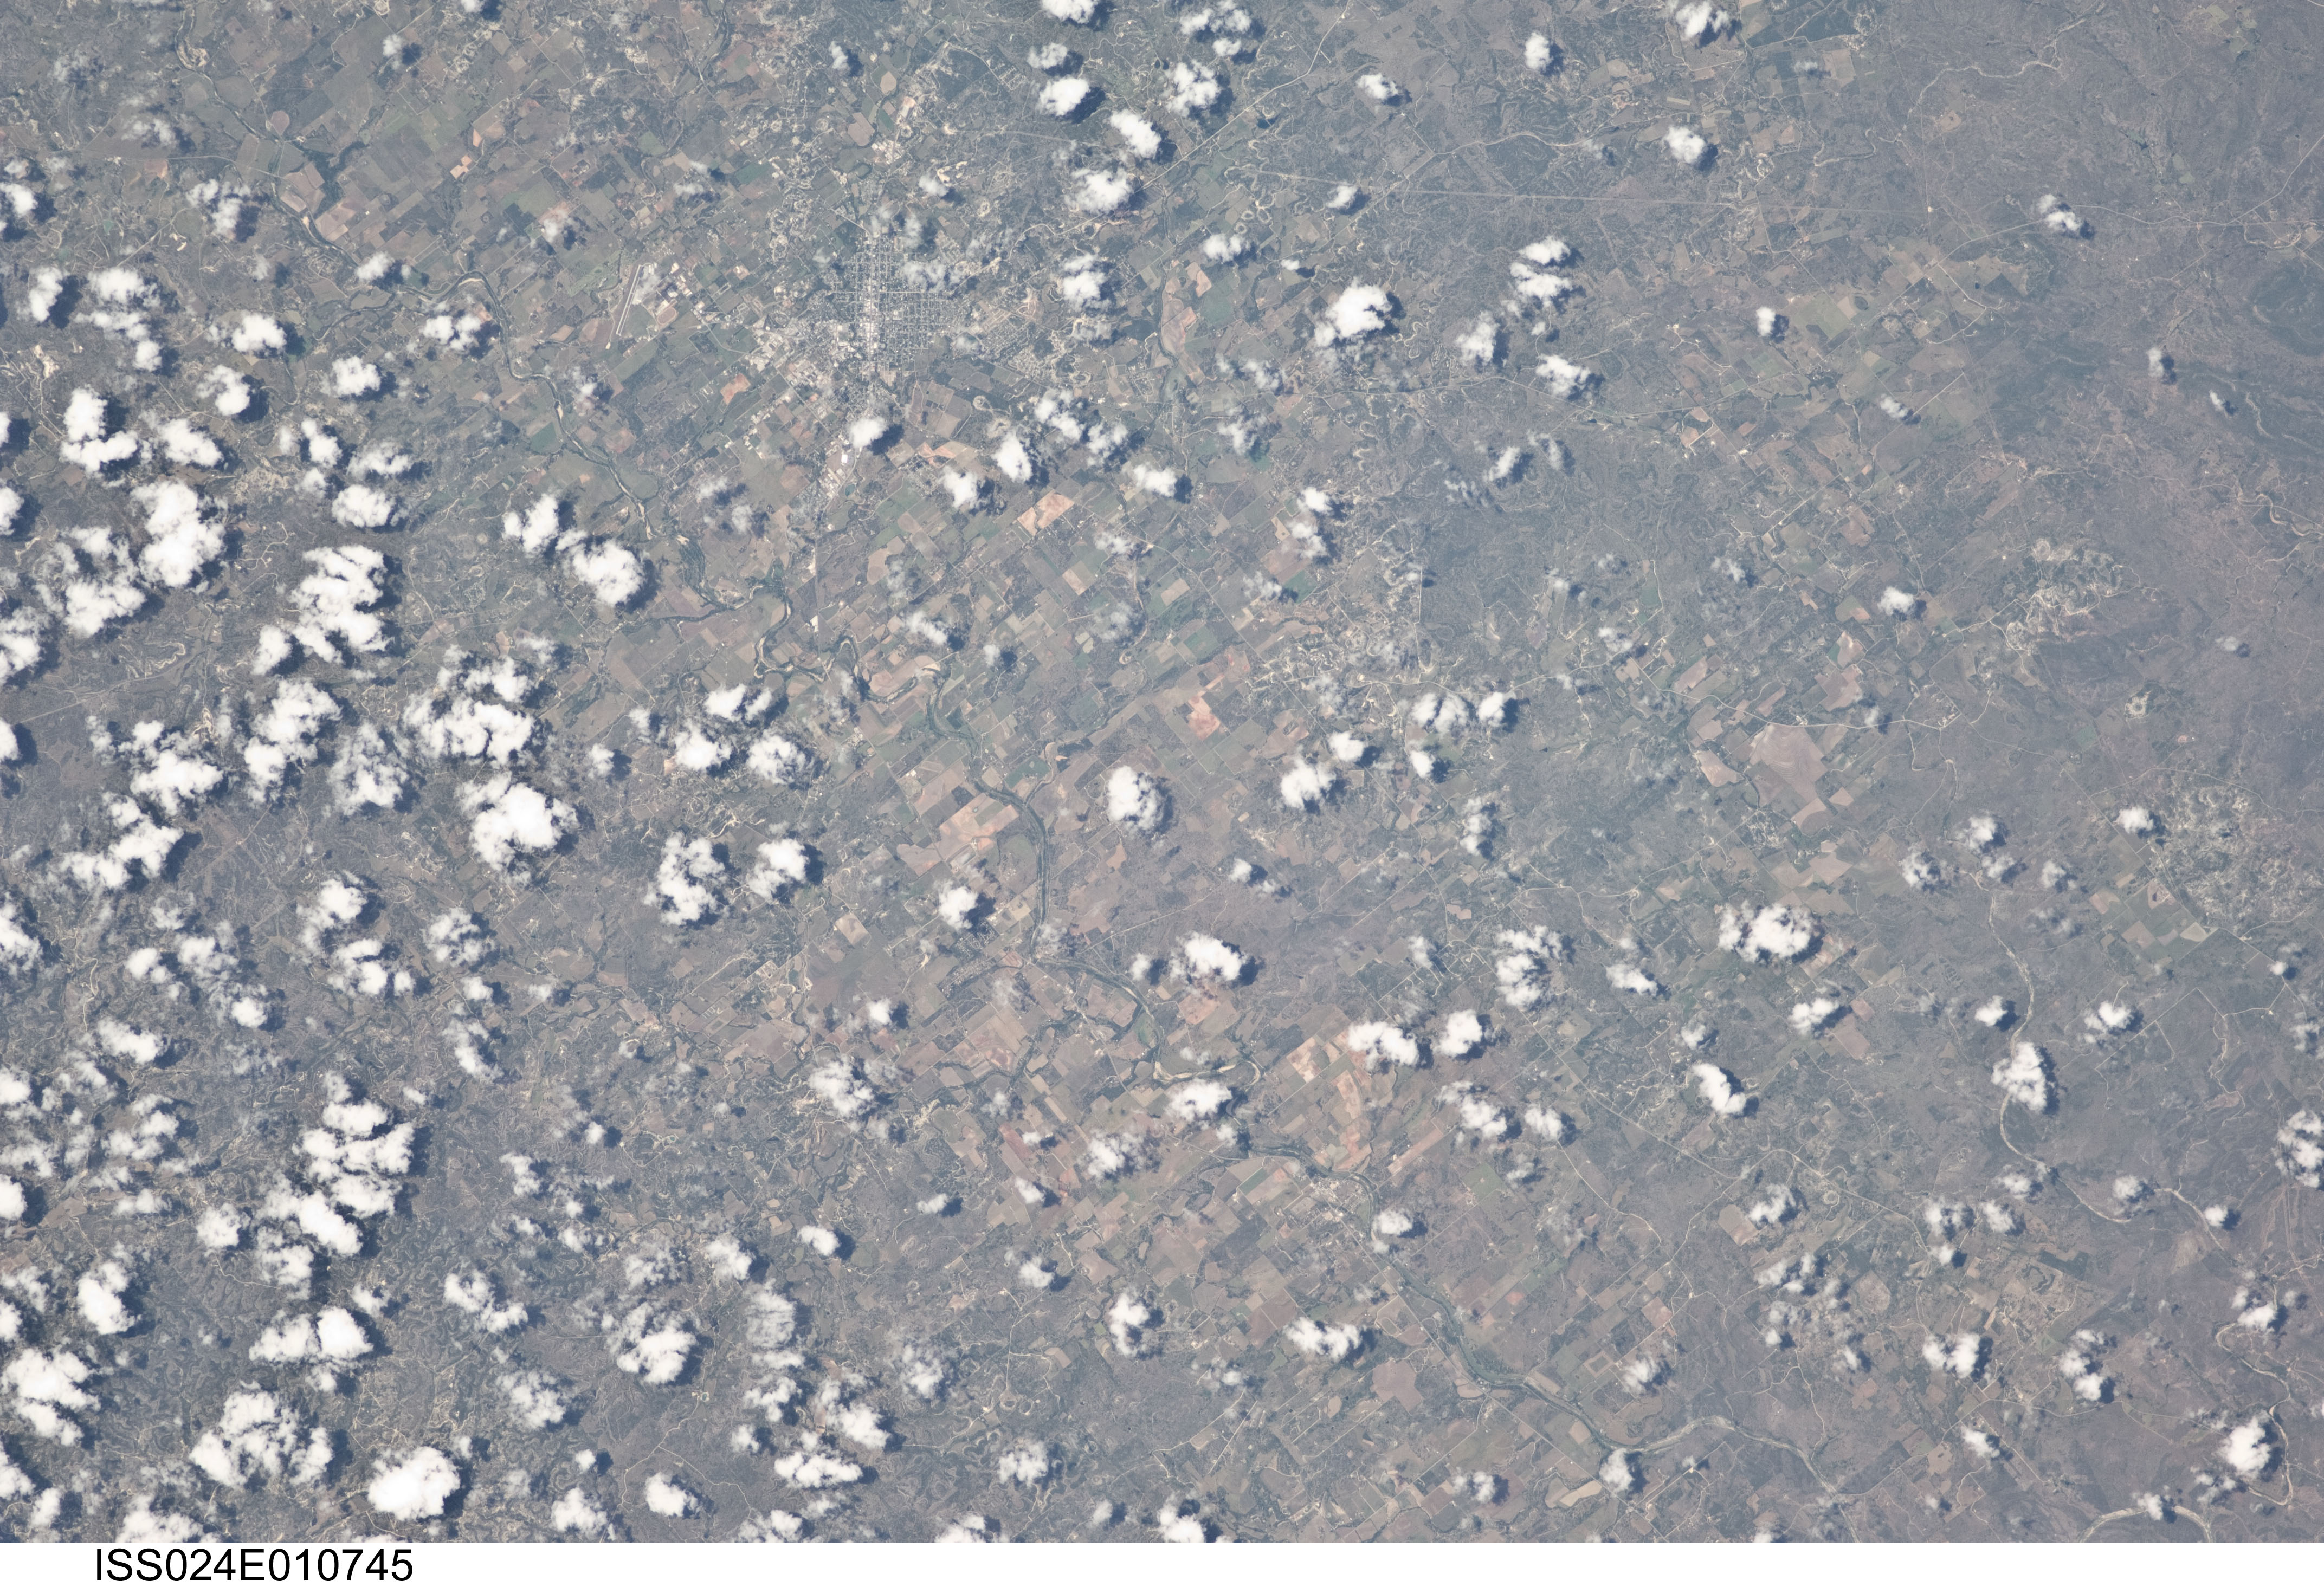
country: USA-TEXAS
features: FREDERICKSBURG, PEDERNALES R., STONEWALL
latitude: 30.3
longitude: -98.8
